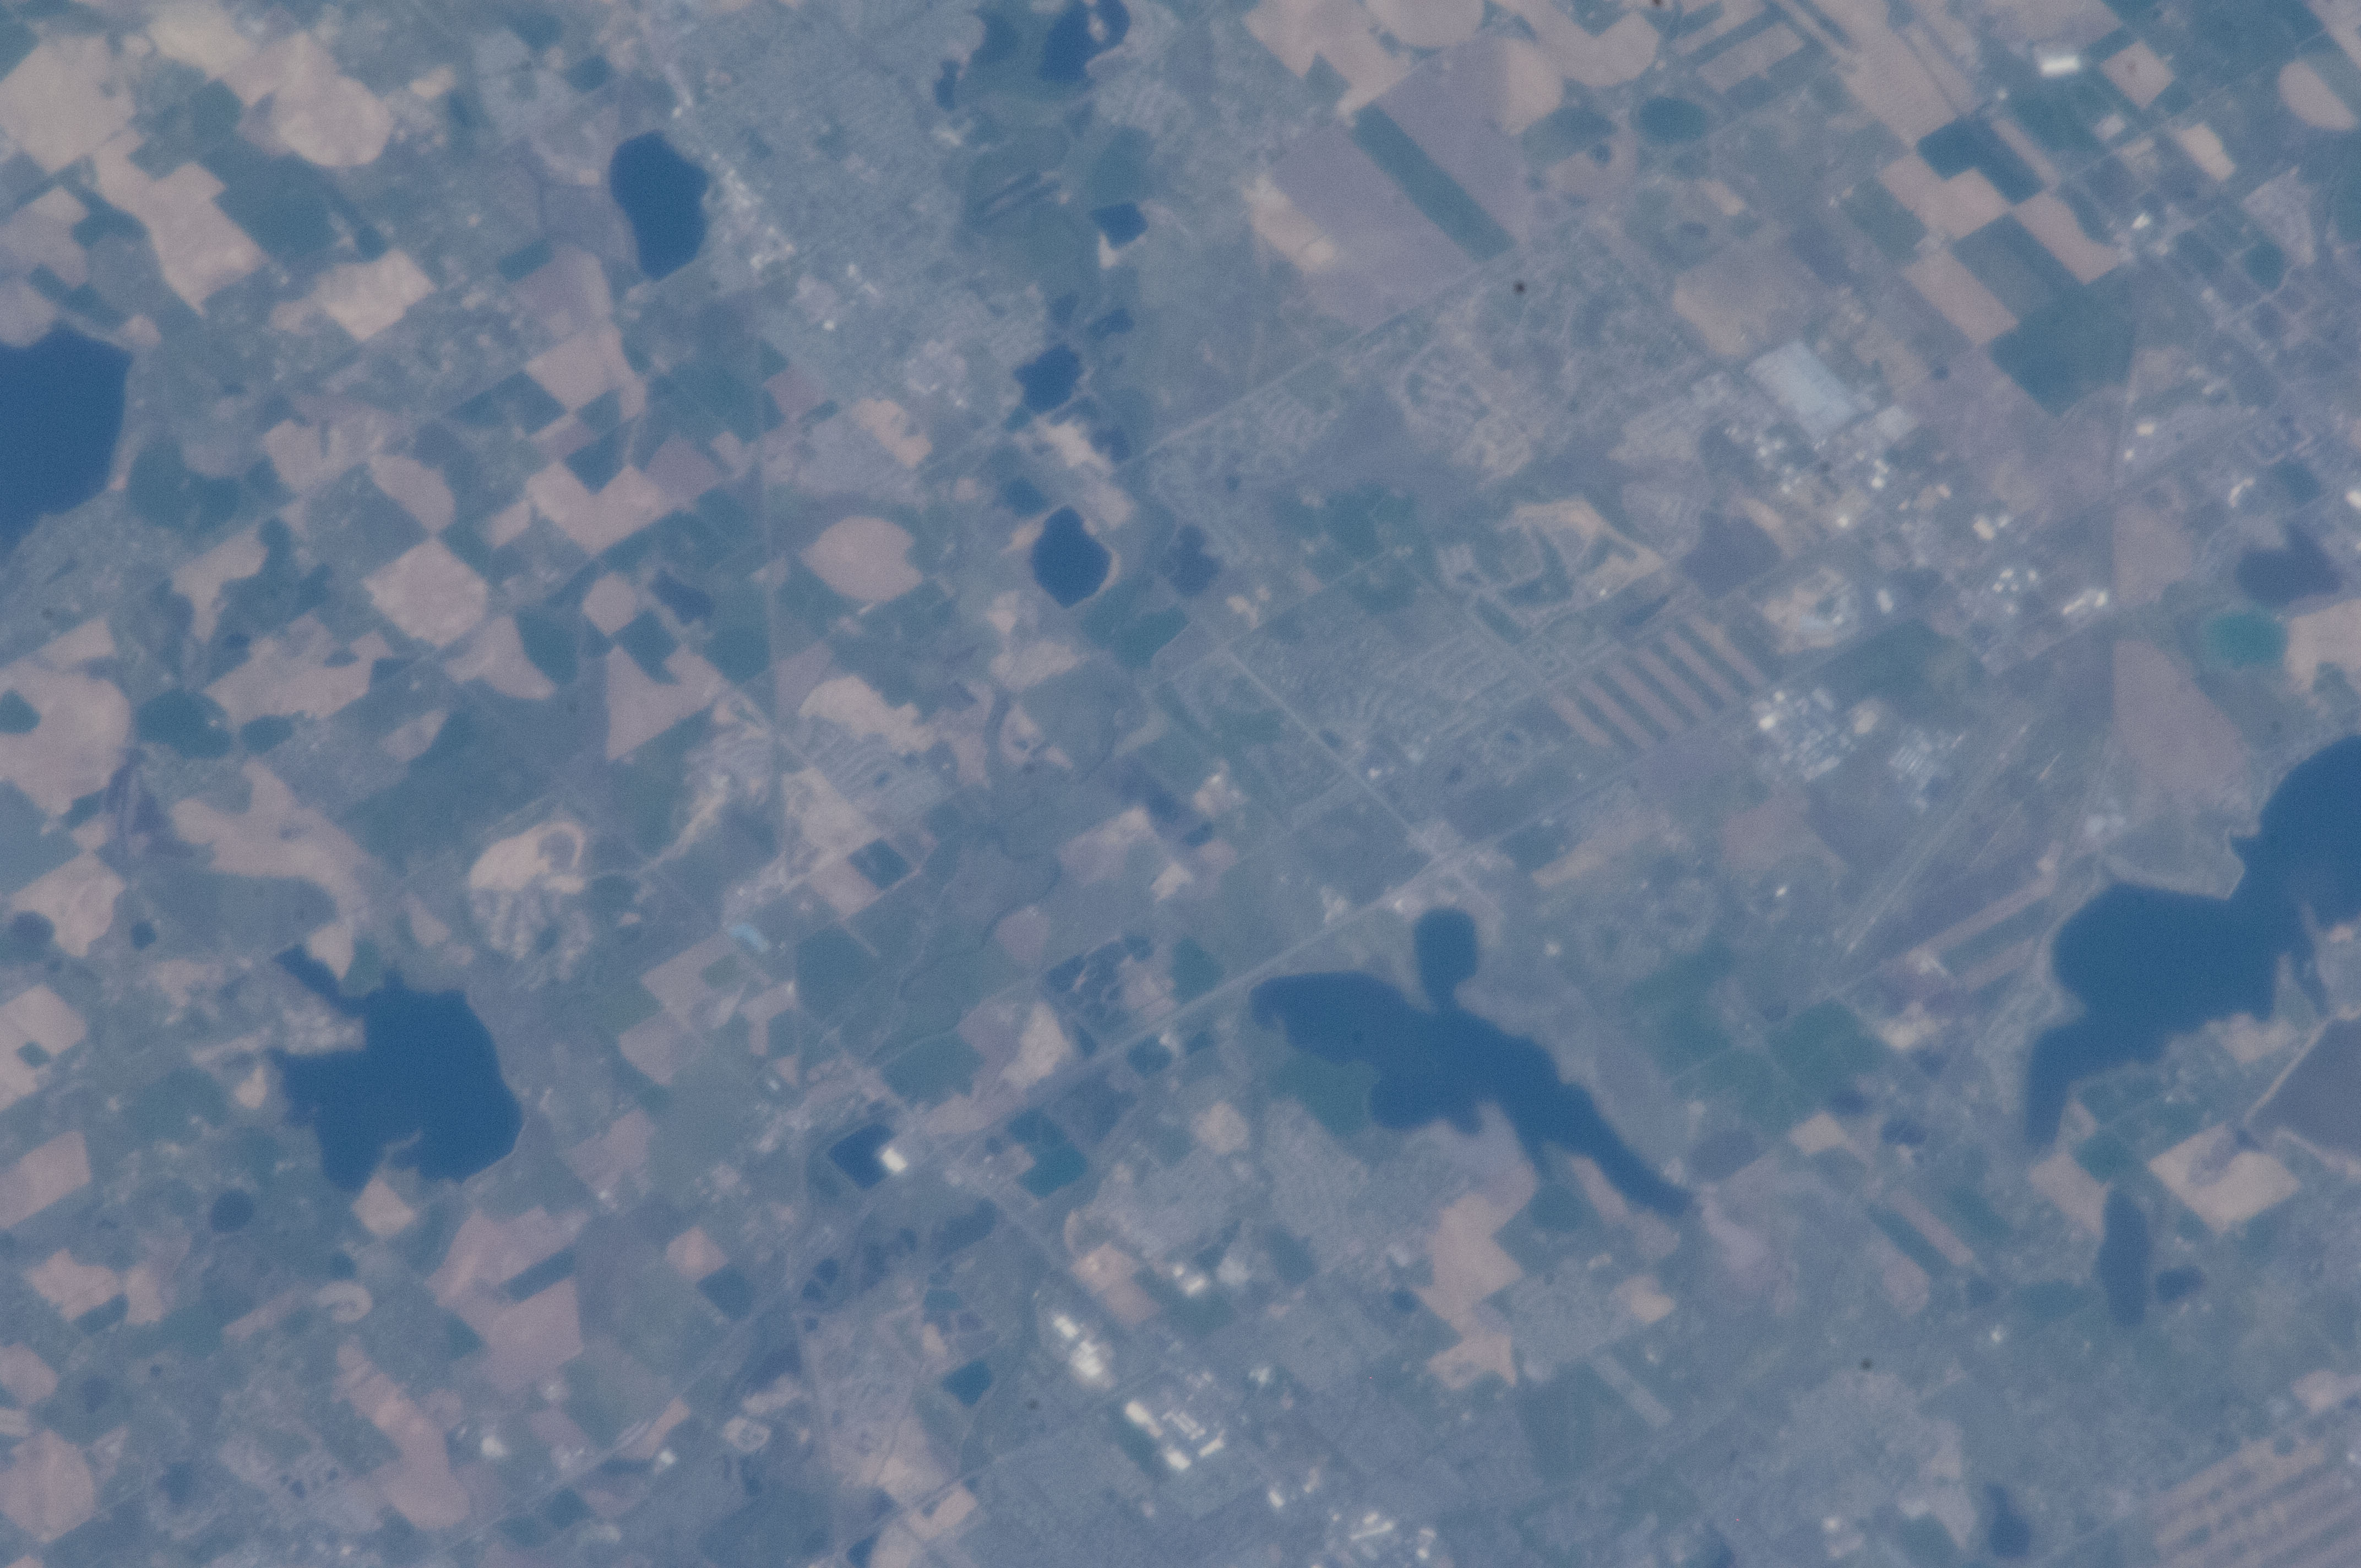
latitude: 40.5
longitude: -105.0
